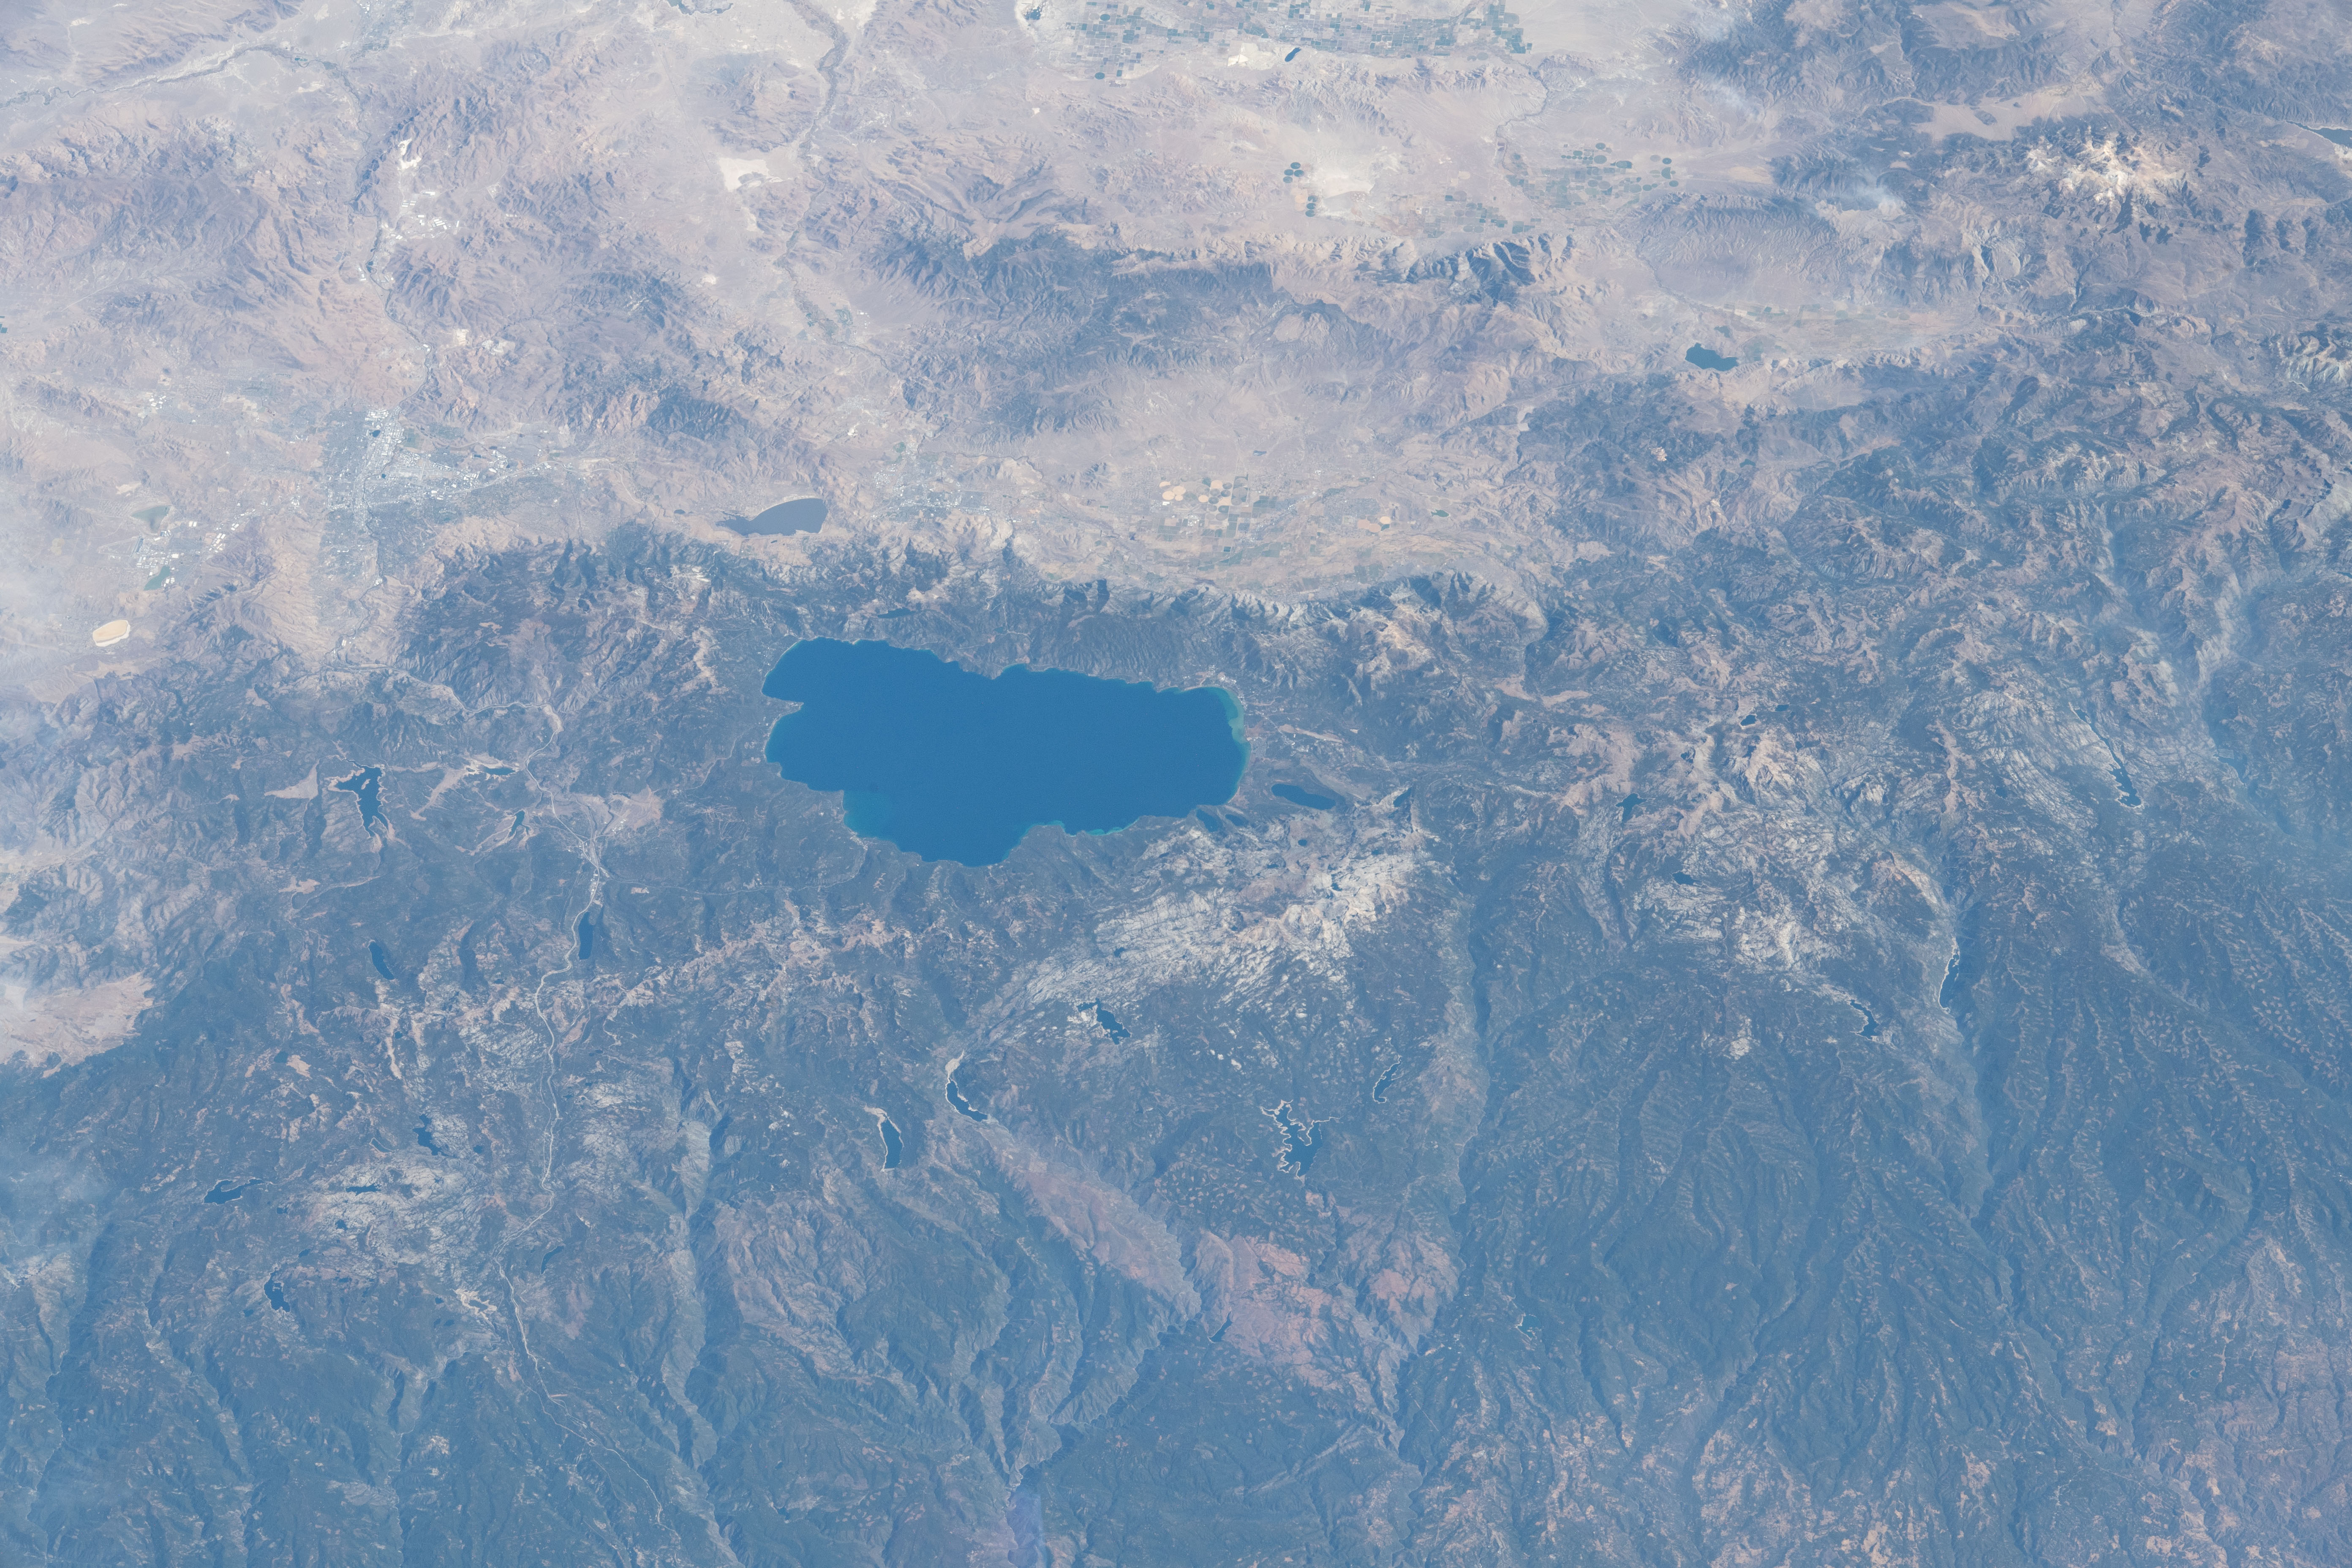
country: USA-CALIFORNIA
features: LAKE TAHOE, SIERRA NEVADA, EL DORADO NATIONAL FOREST, TAHOE NATIONAL FOREST
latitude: 38.9
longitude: -120.2
